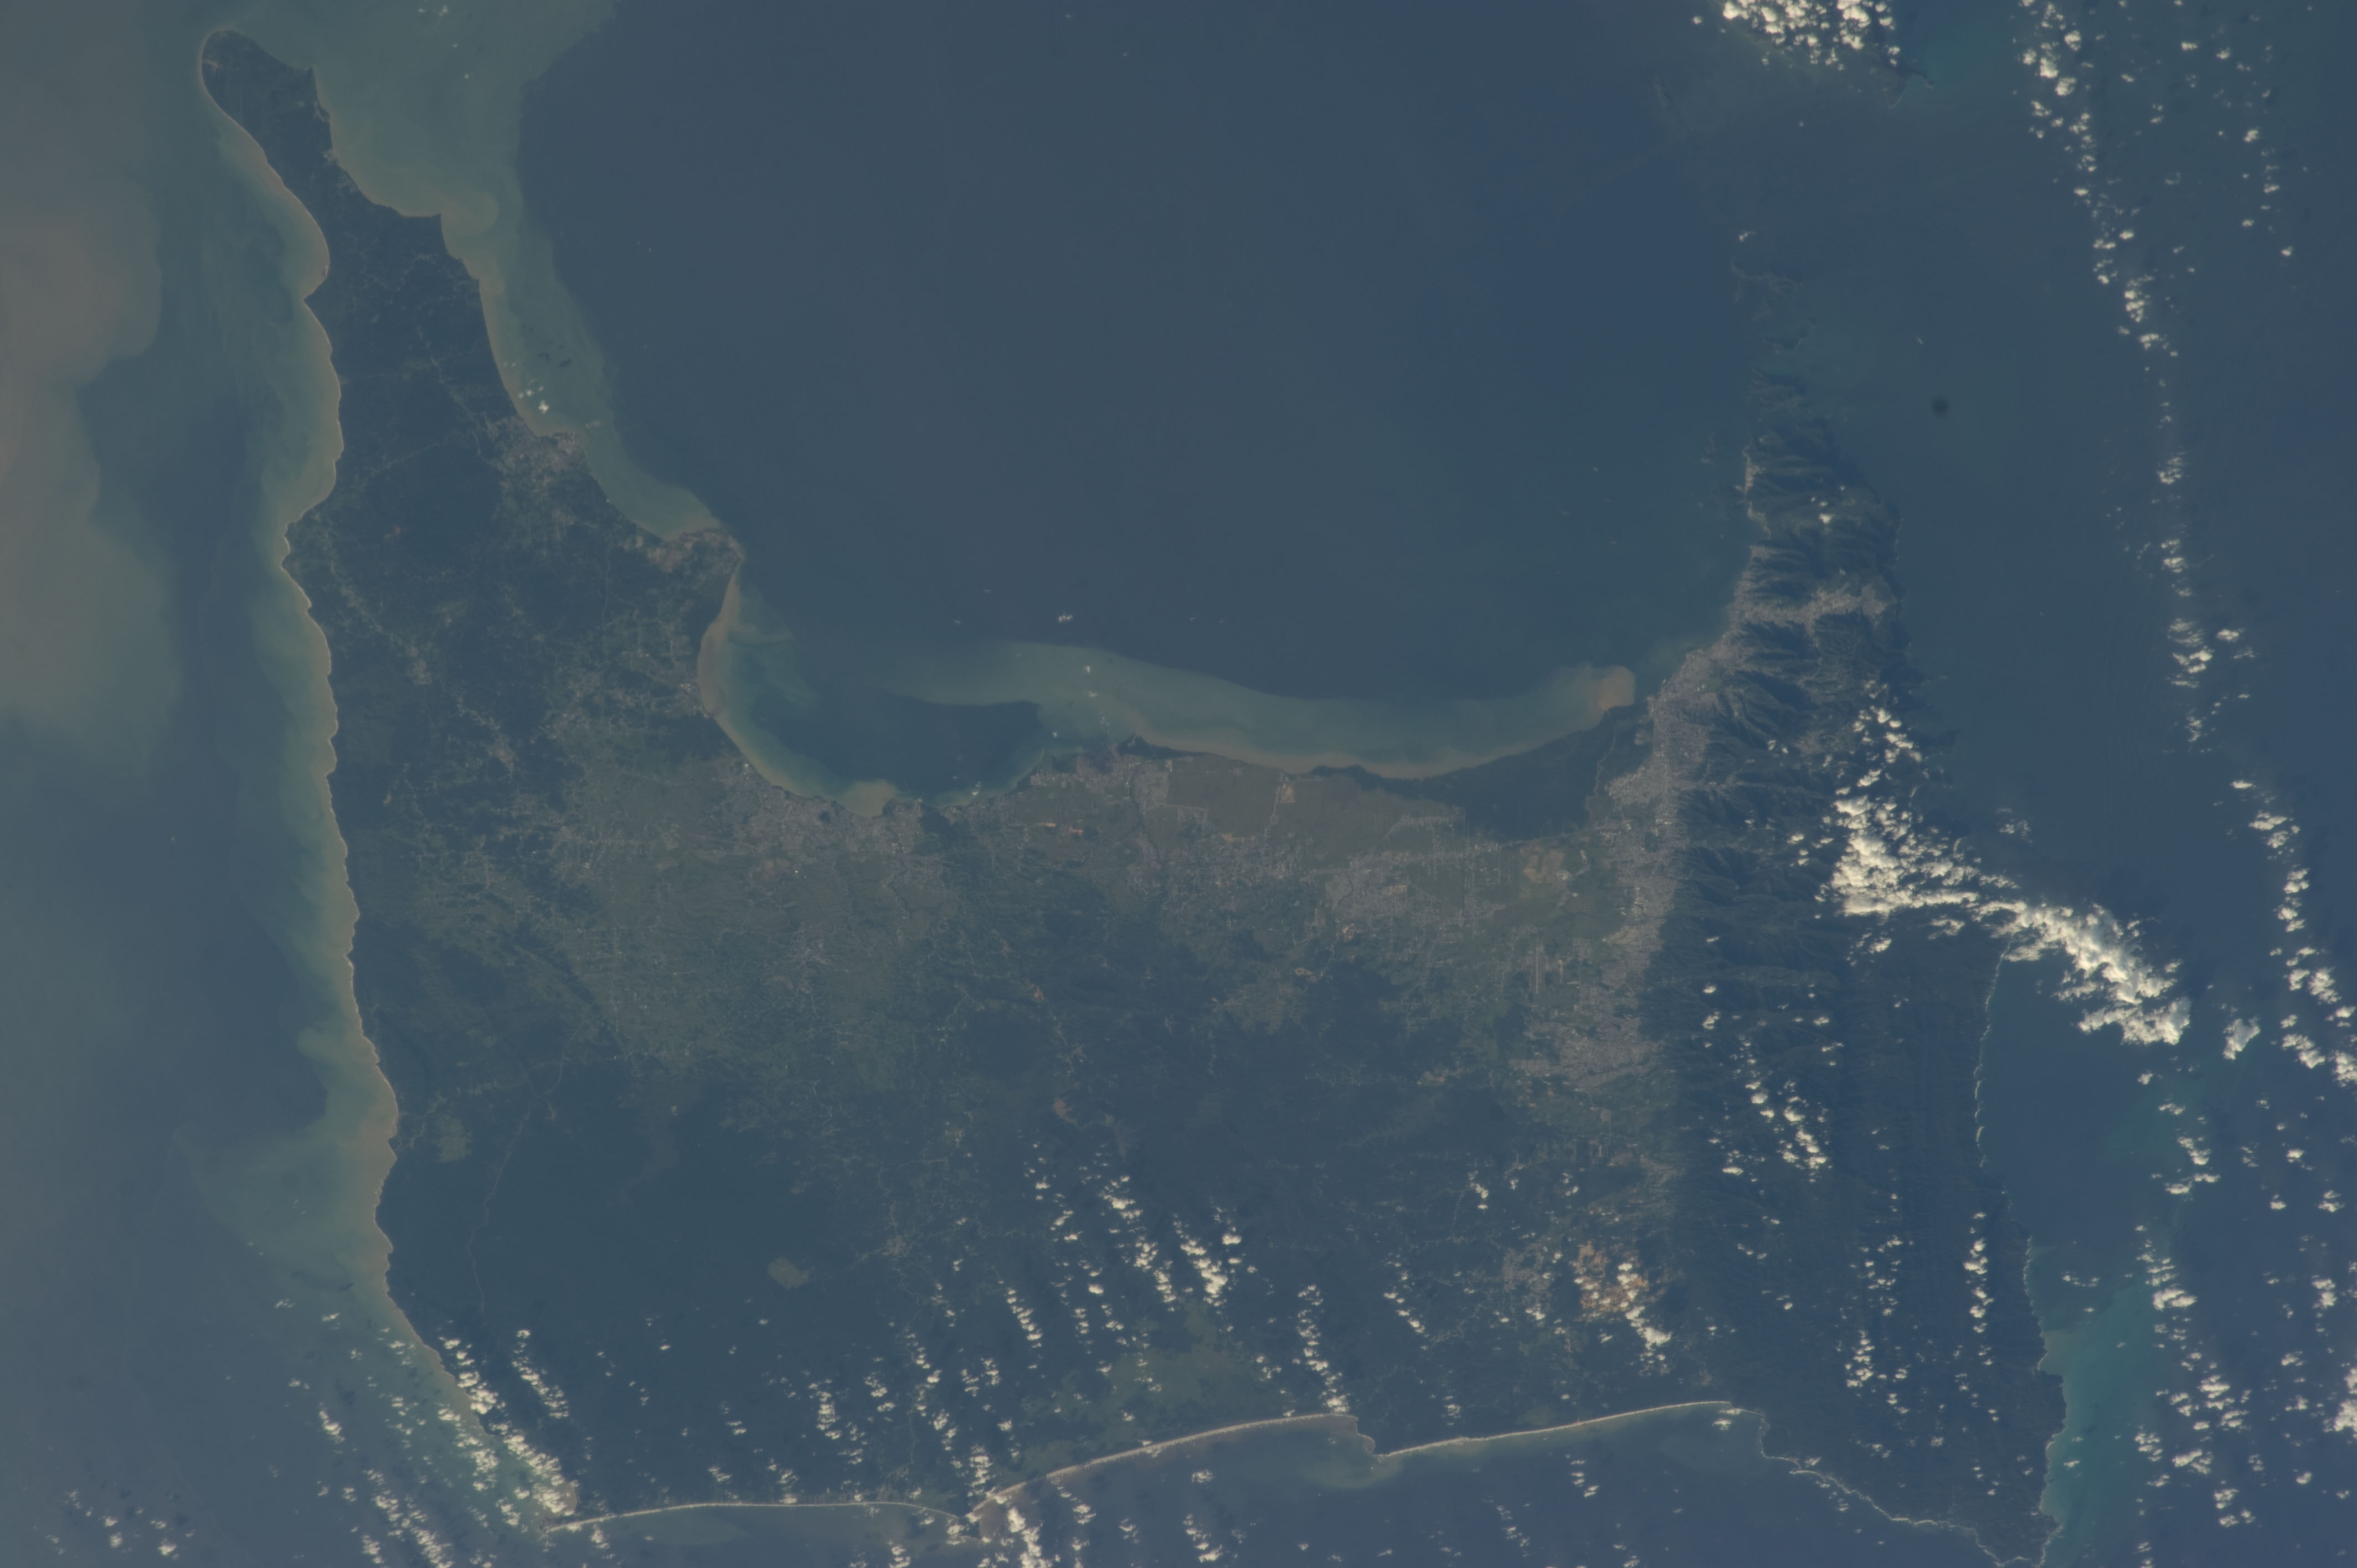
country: TRINIDAD AND TOBAGO
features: G. OF PARIA, PORT OF SPAIN, TRINIDAD, SEDIMENT
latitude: 10.5
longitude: -61.3
